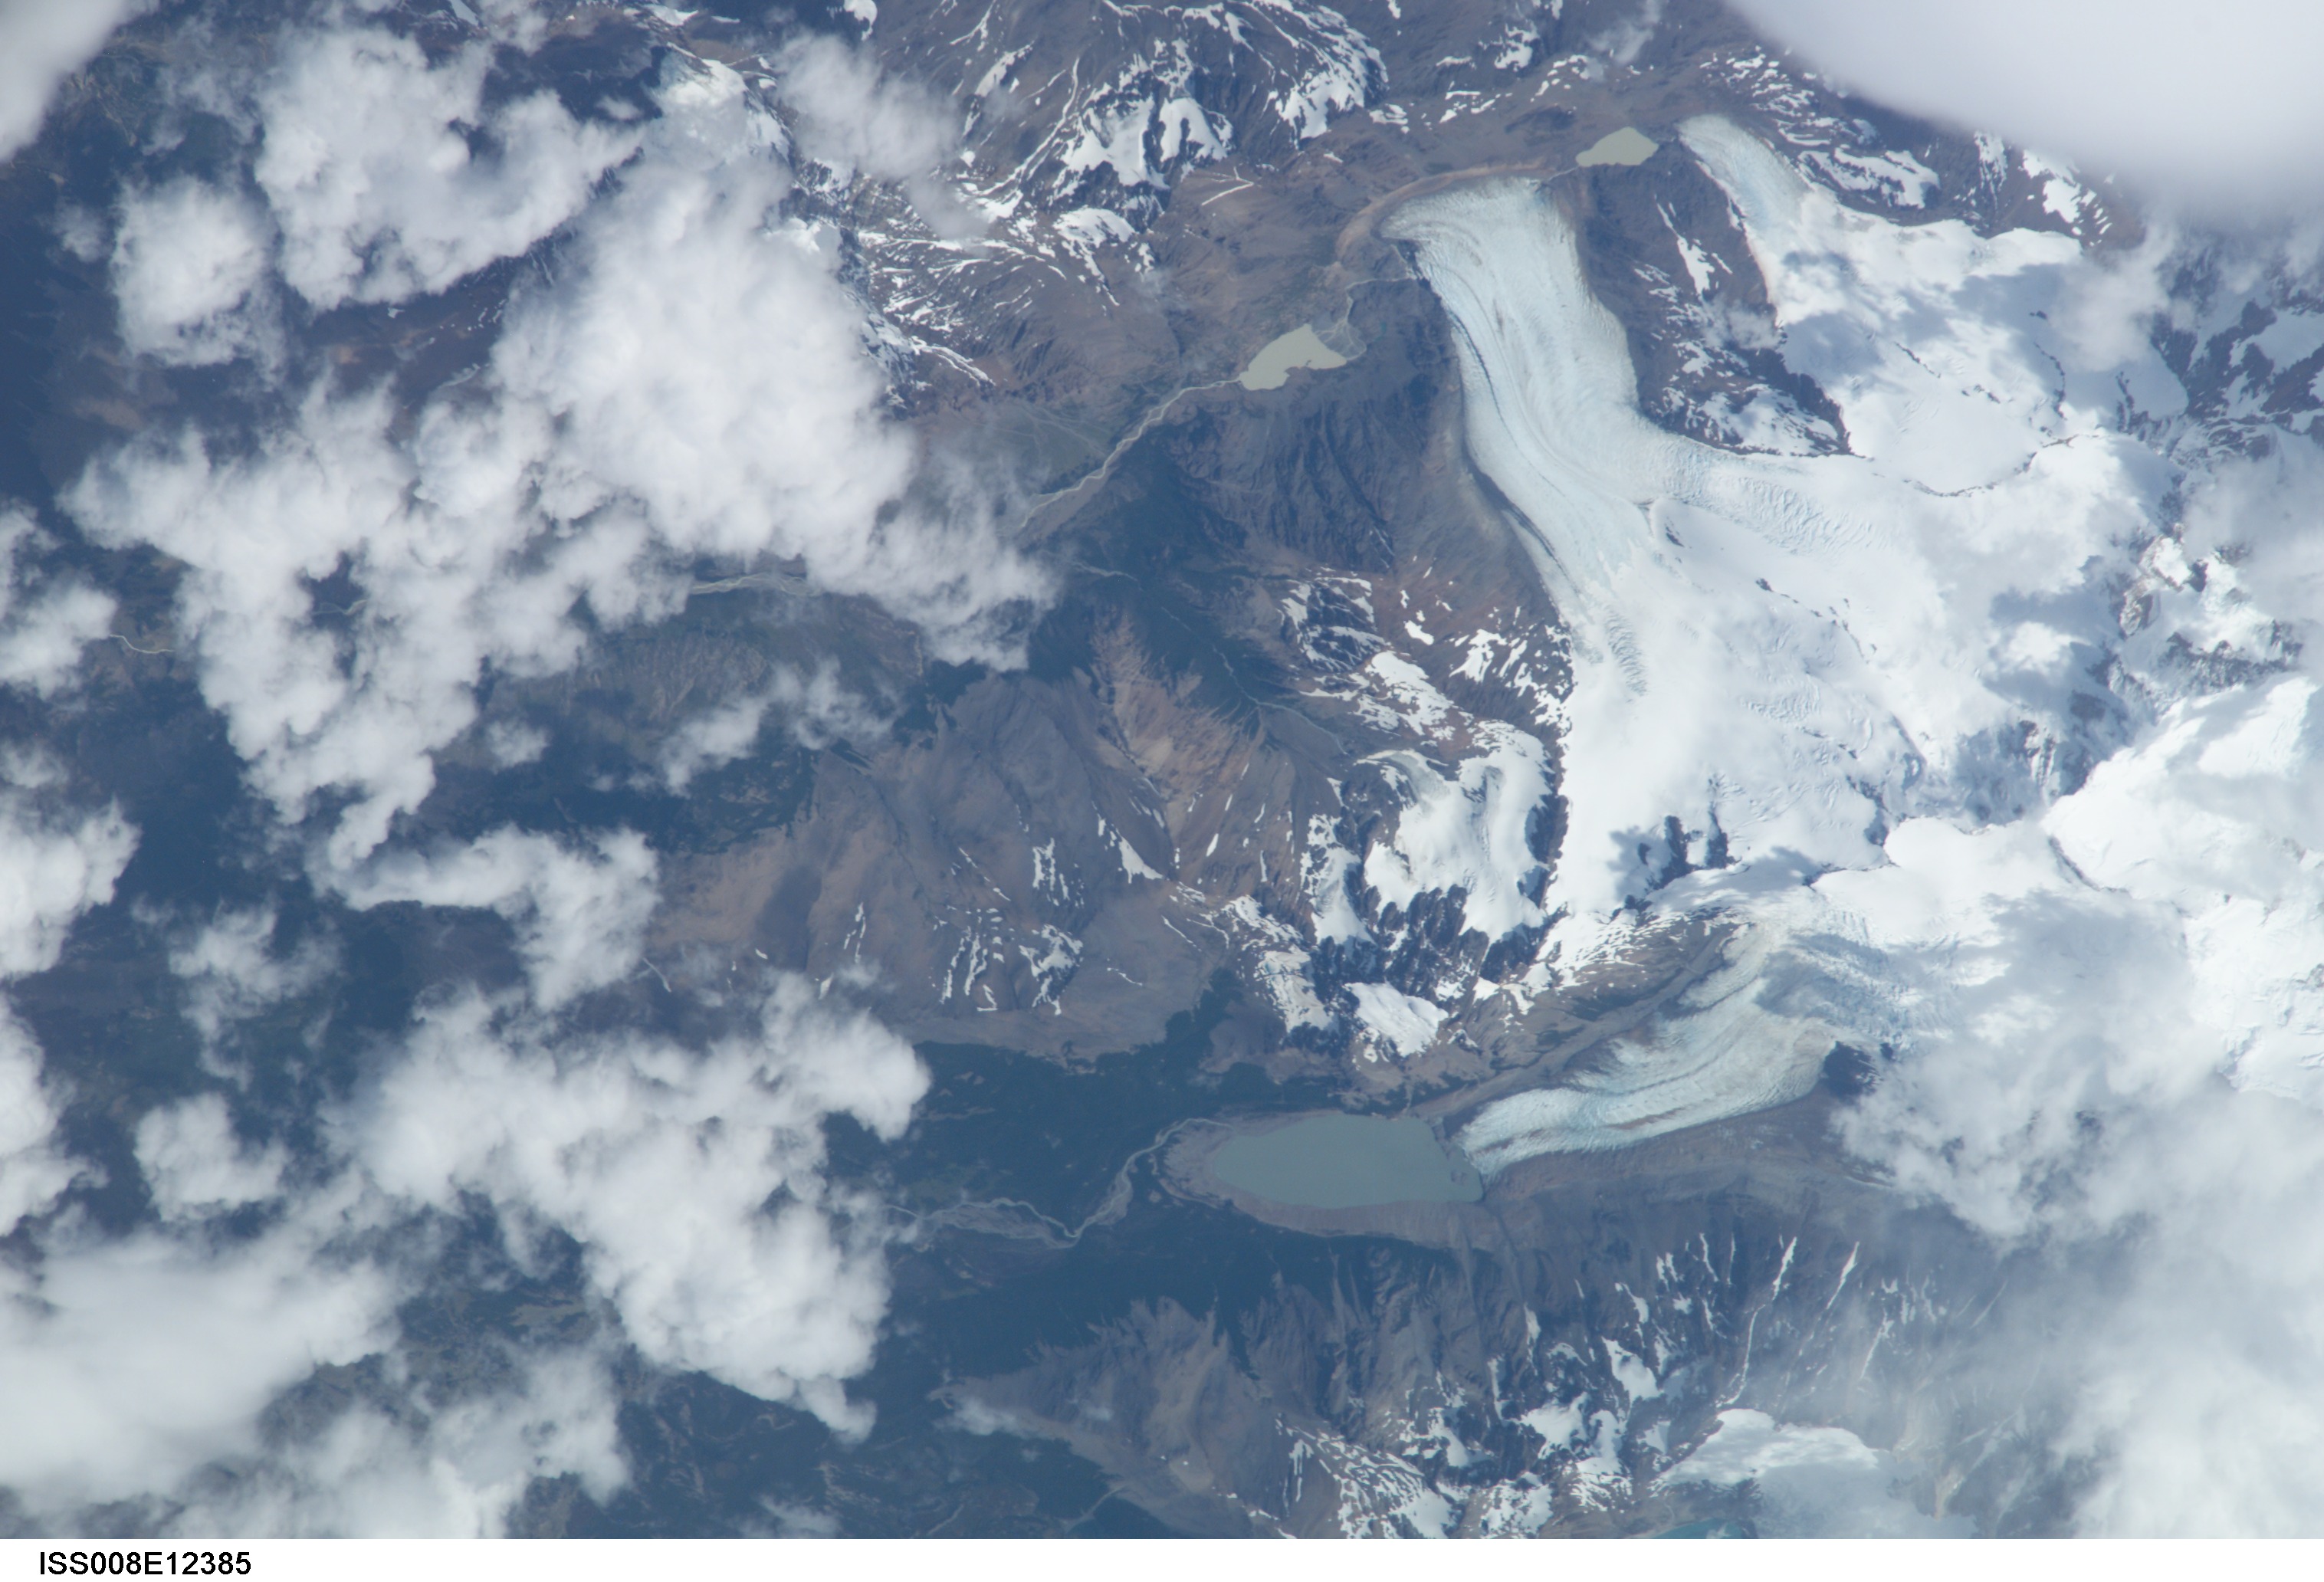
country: ARGENTINA
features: MT. FITZ ROY, GLACIERS, LAKES, SNOW
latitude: -49.5
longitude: -73.0
